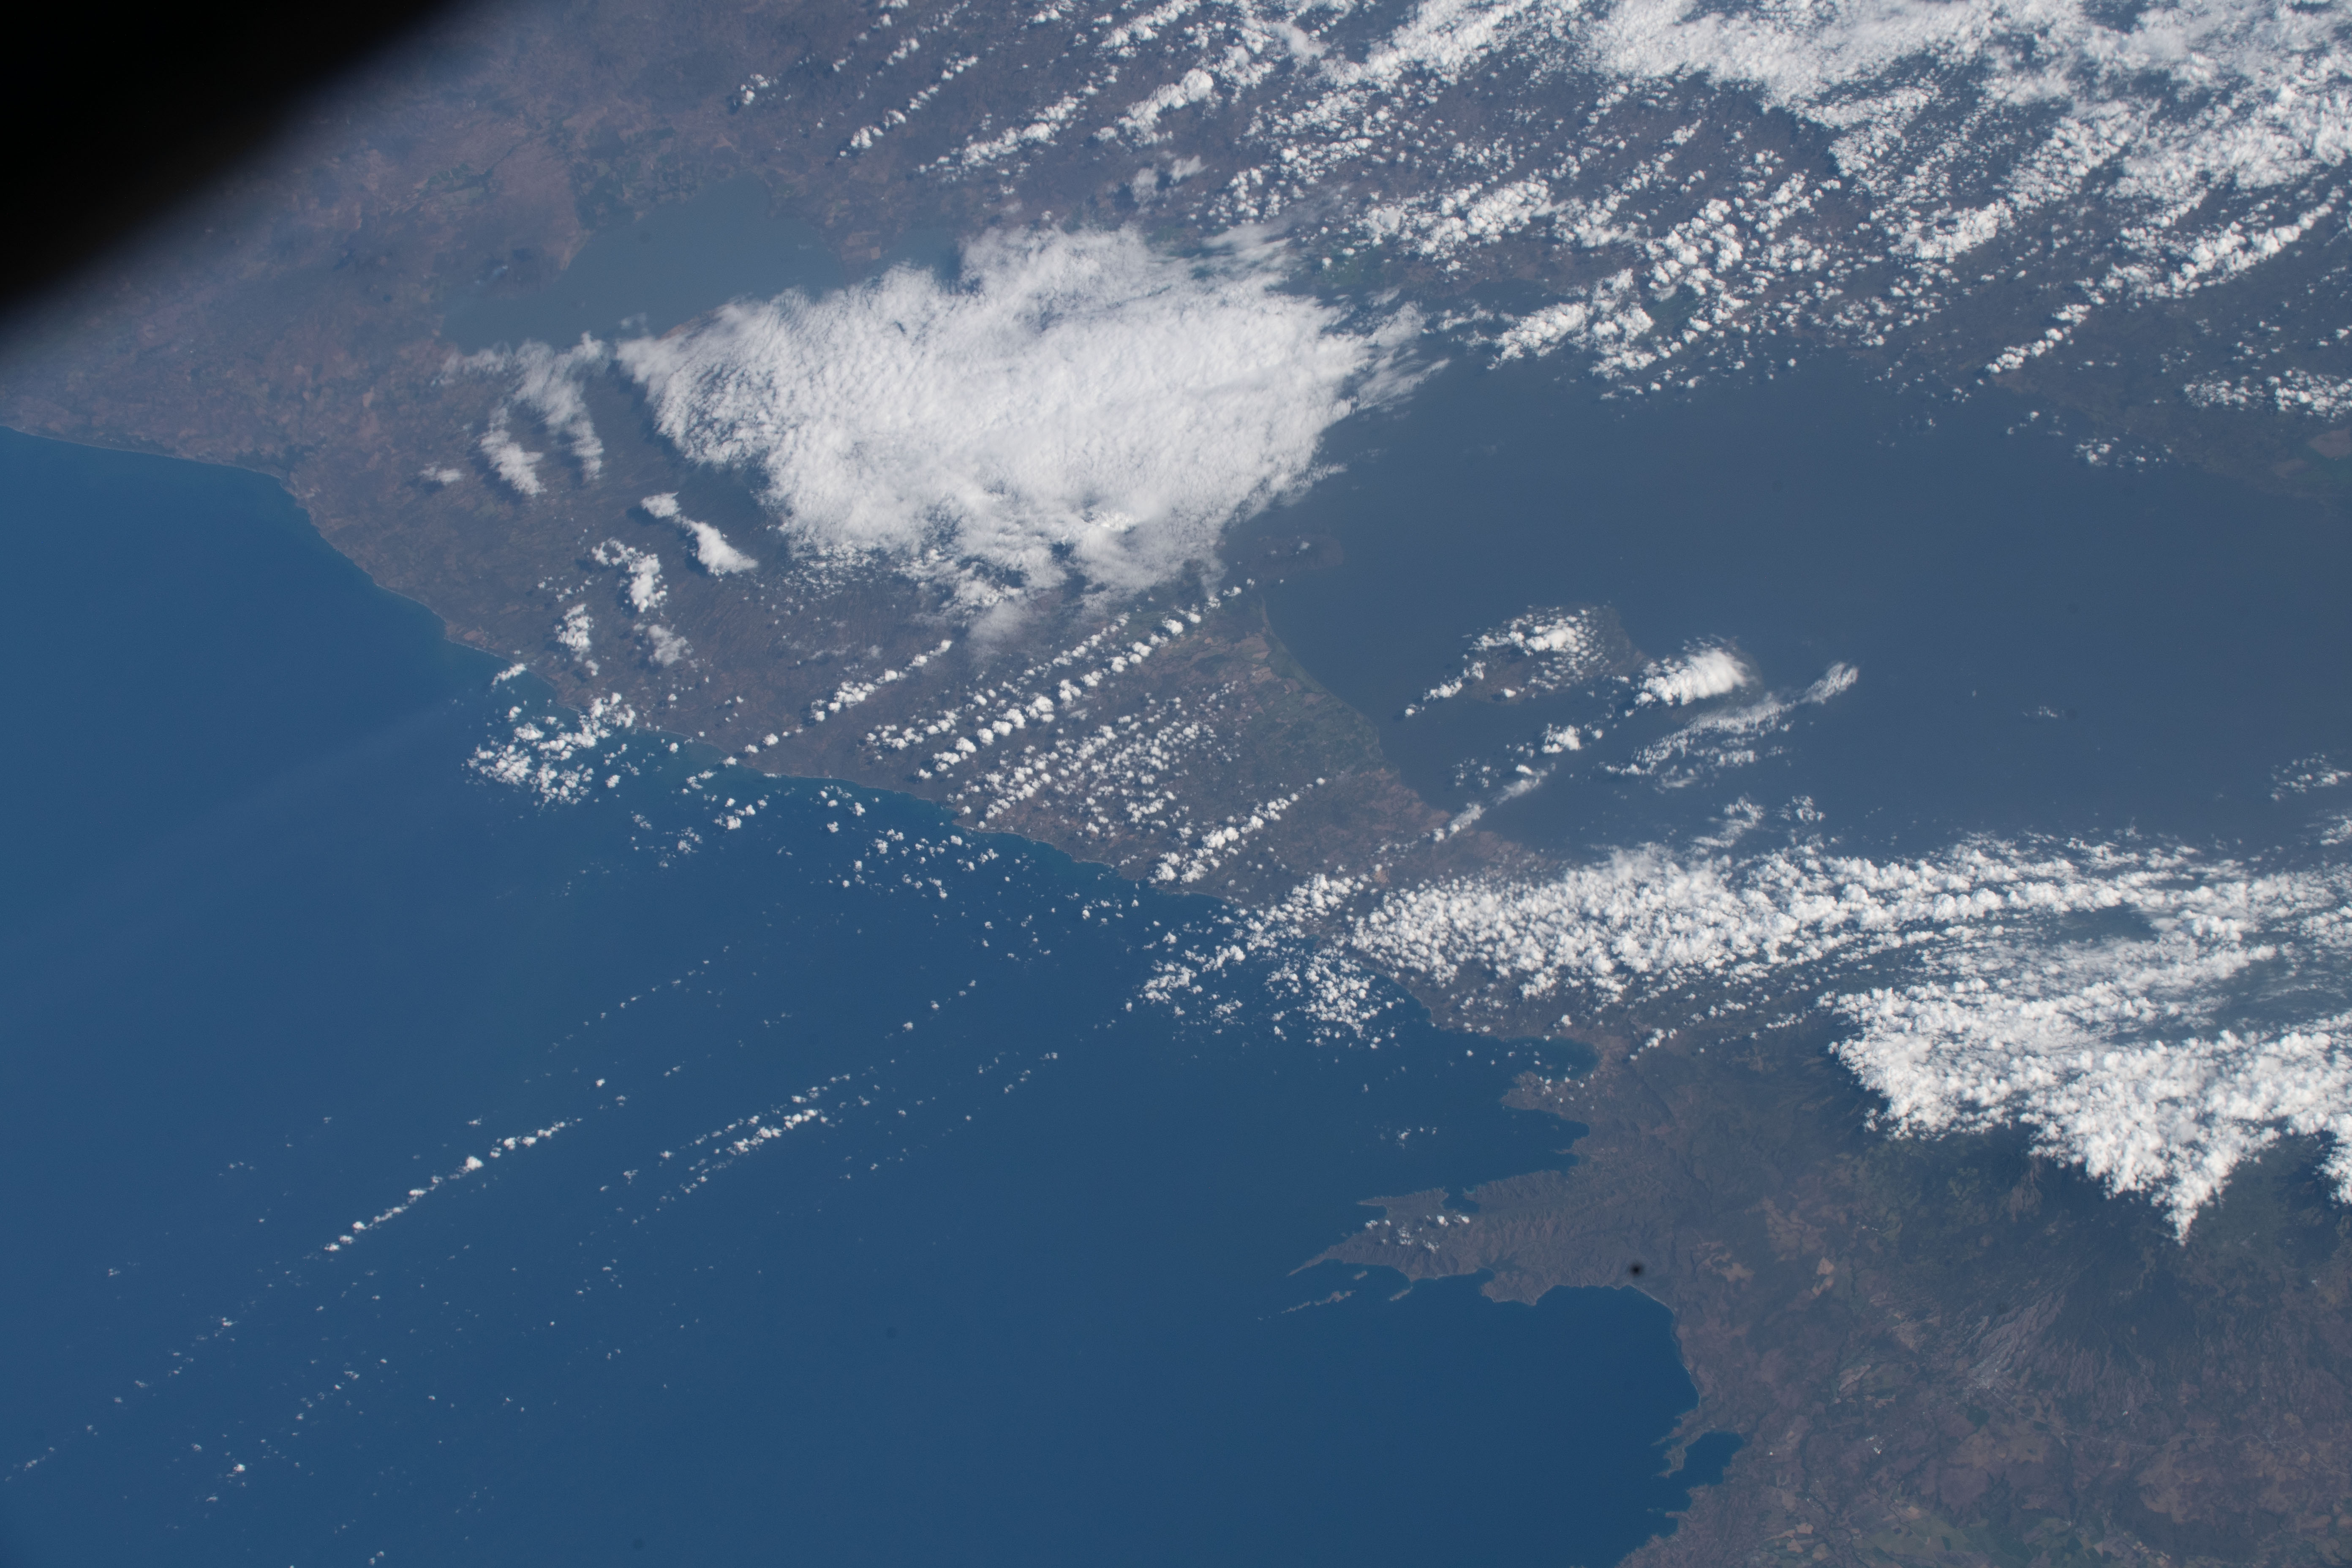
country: NICARAGUA
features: VOLCAN MADERAS, VOLCAN CONCEPCION, LAKE NICARAGUA
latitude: 11.4
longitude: -85.9
